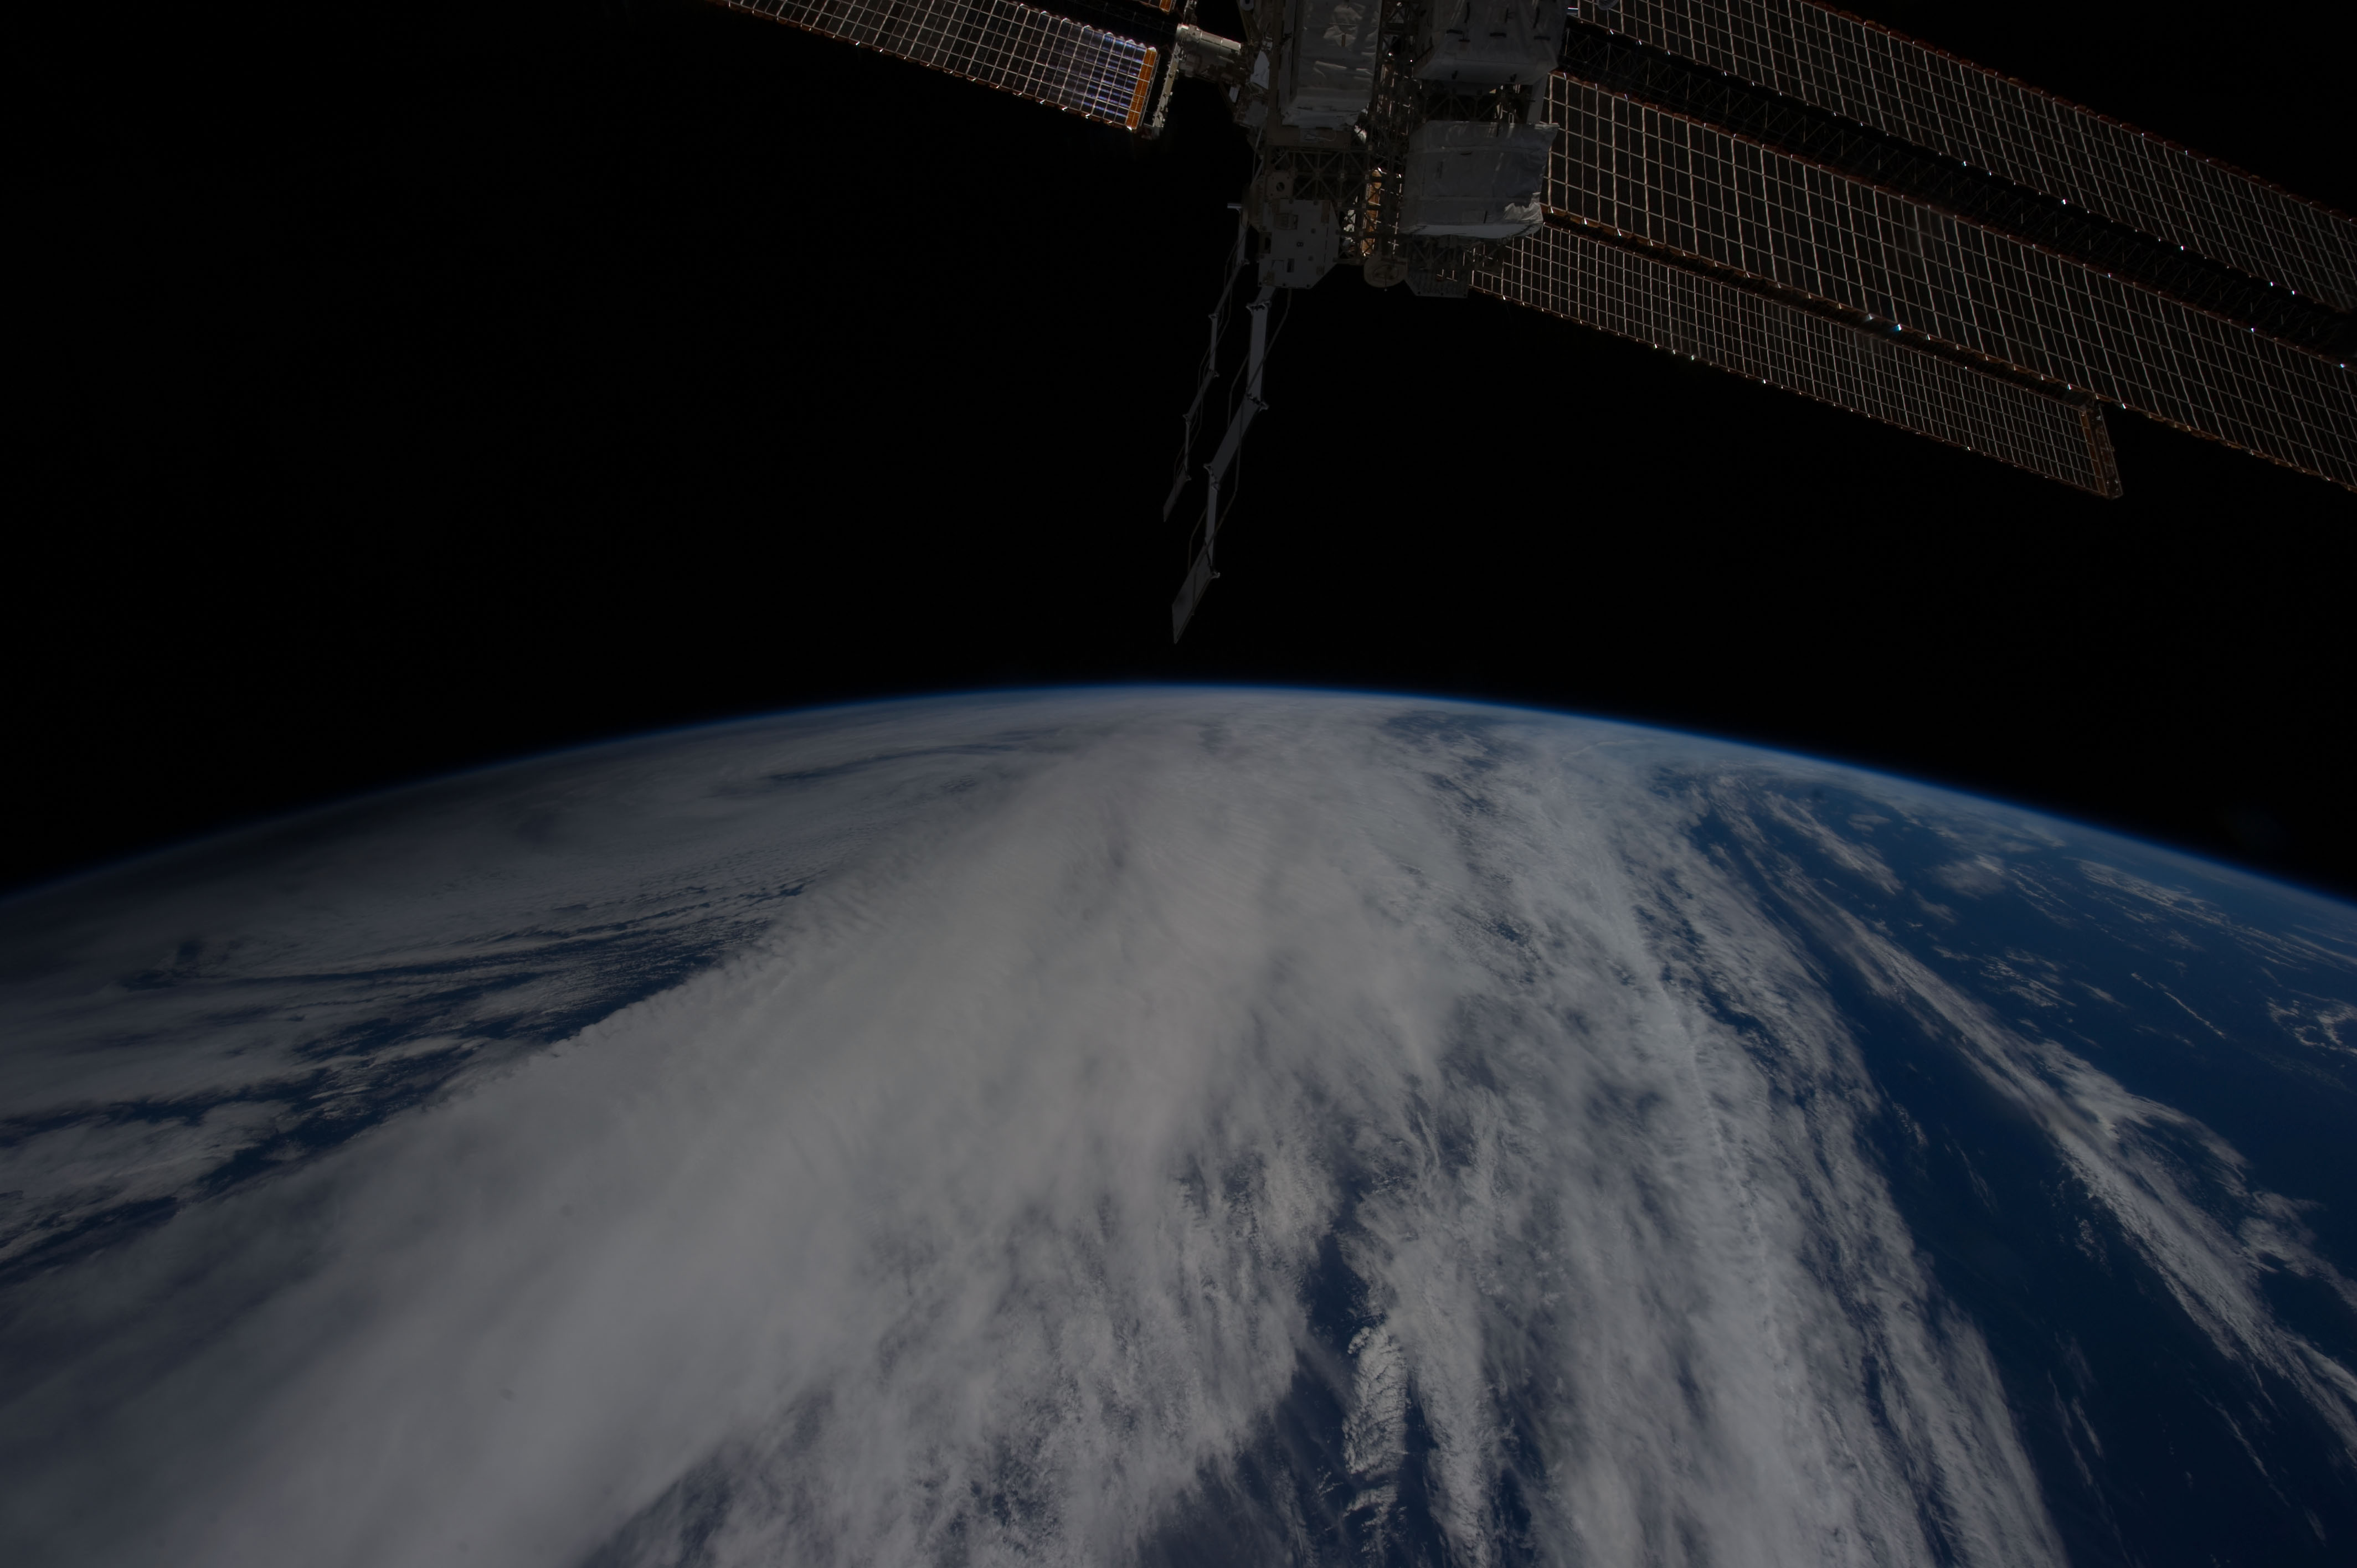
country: PACIFIC OCEAN
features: SHADOW OF ANNULAR SOLAR ECLIPSE ON CLOUD TOPS, WESTERN PACIFIC
